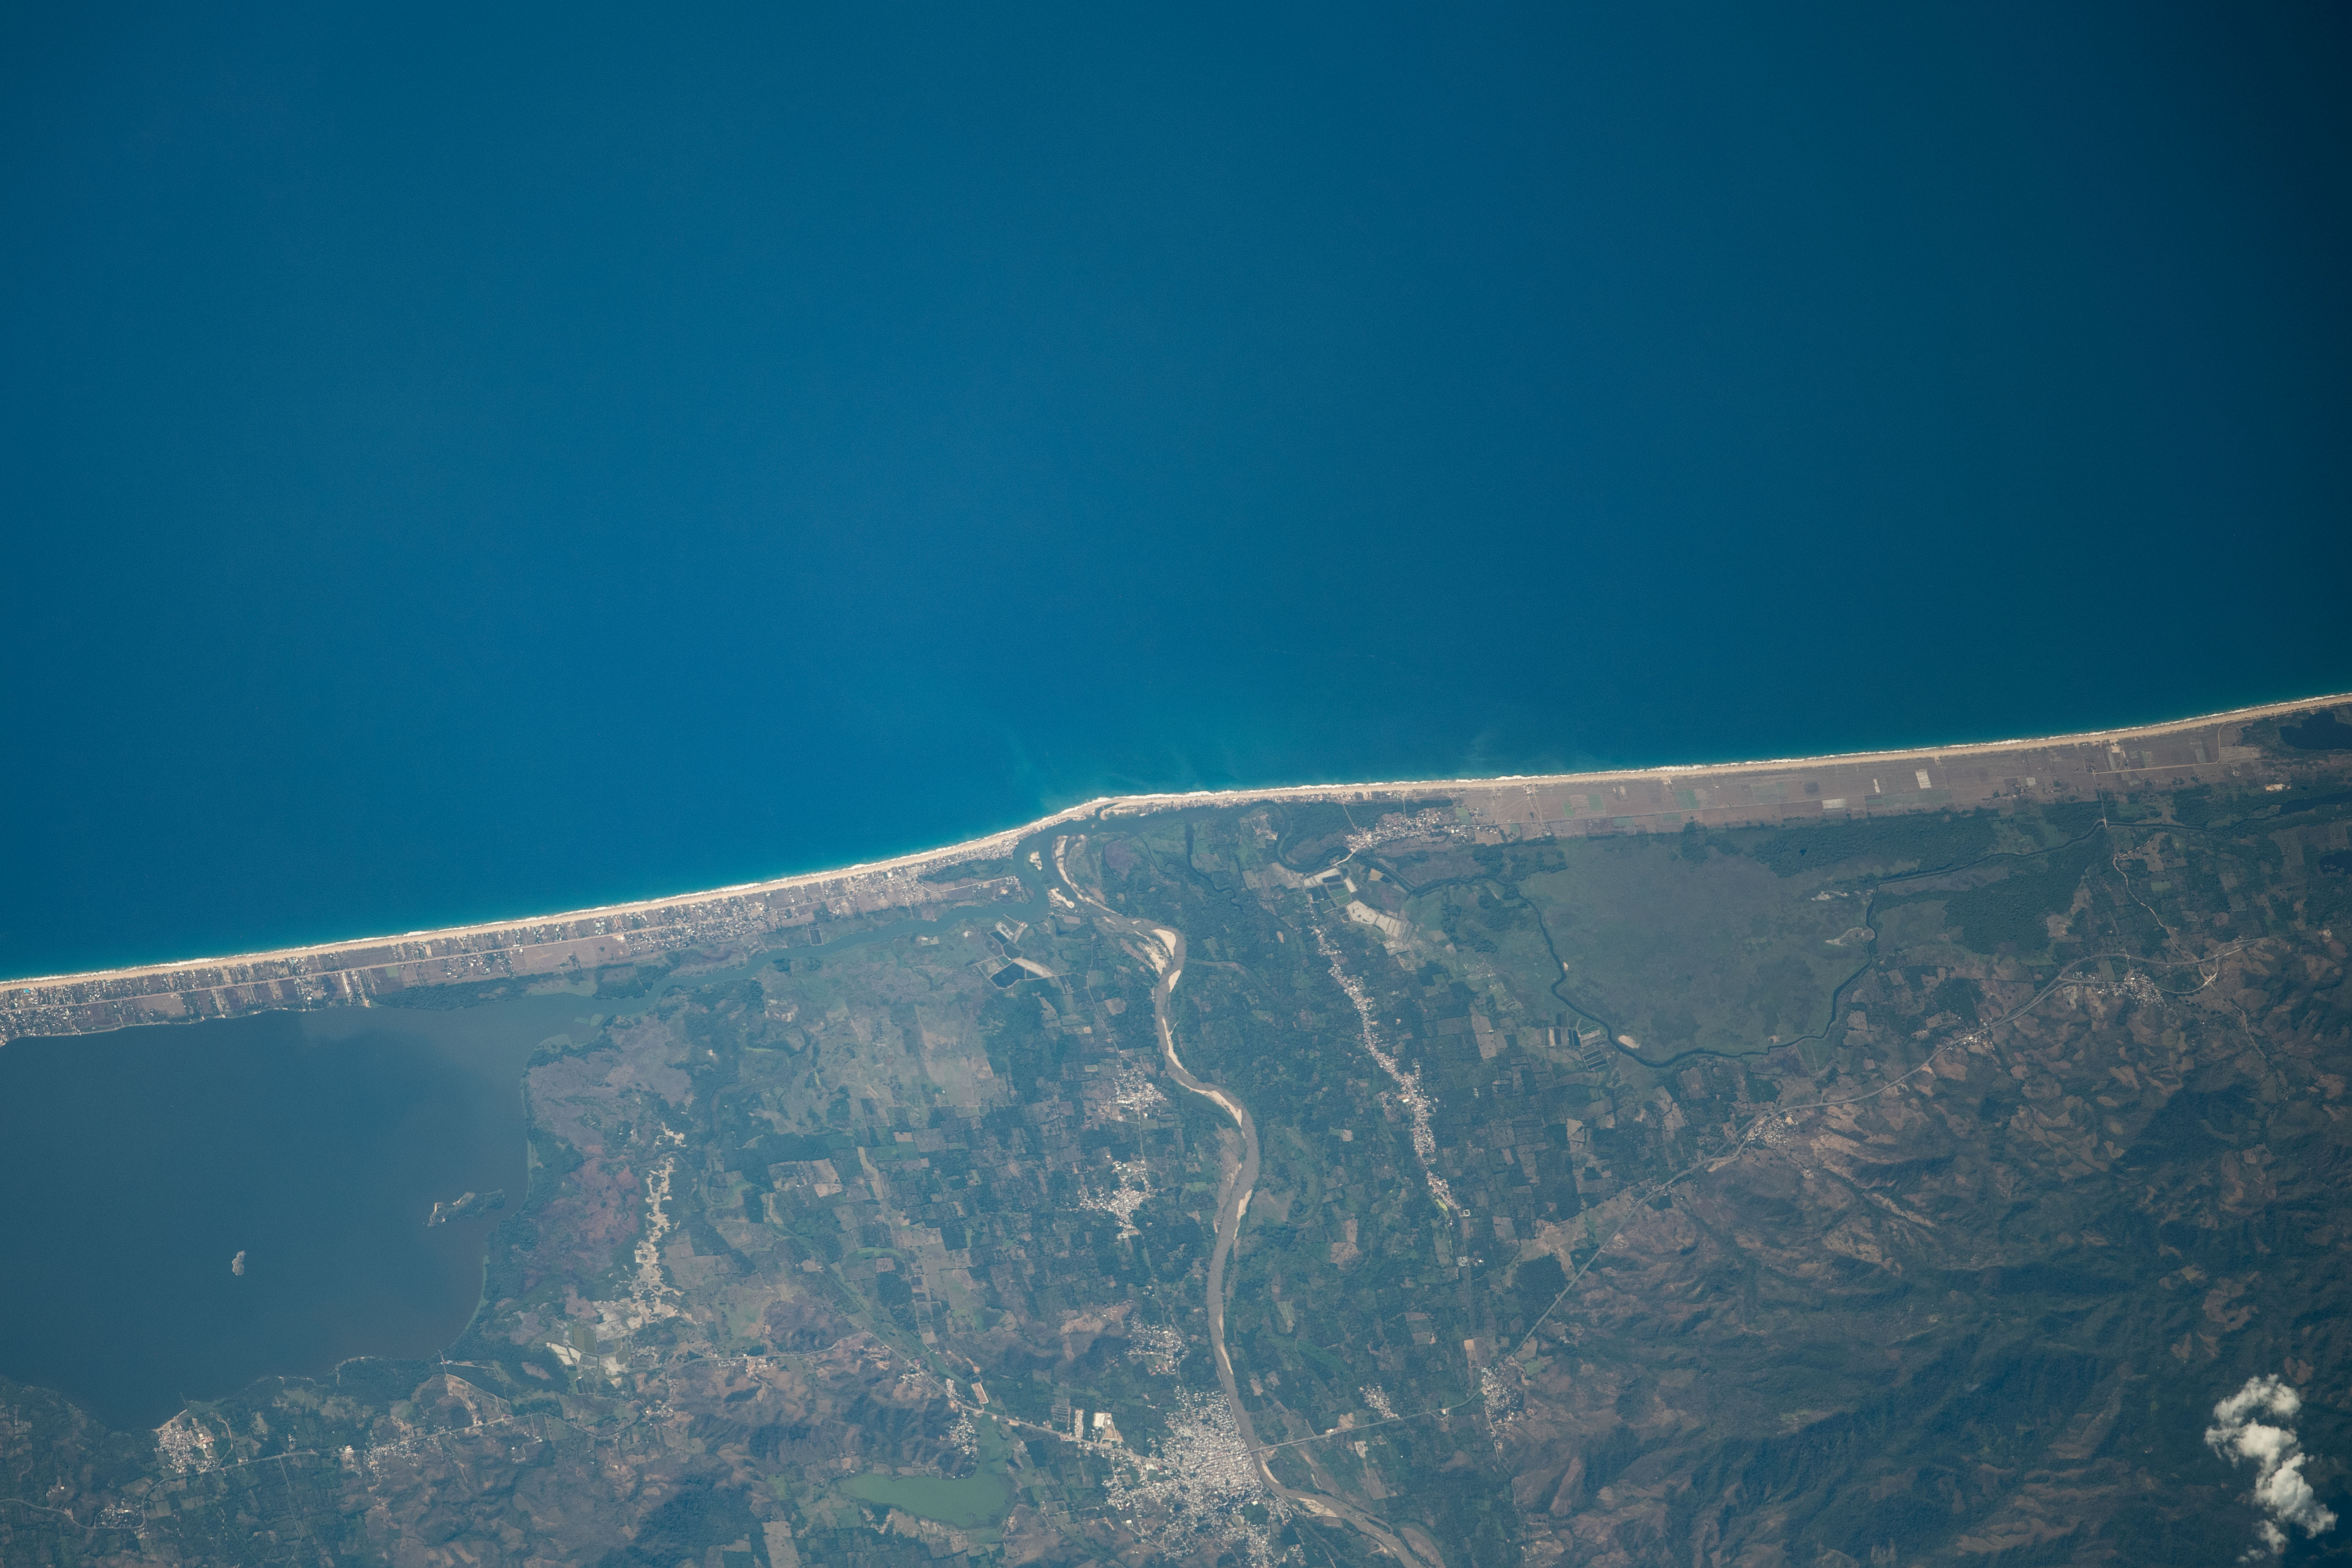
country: MEXICO
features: EL BARADERO
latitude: 16.9
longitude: -100.1
